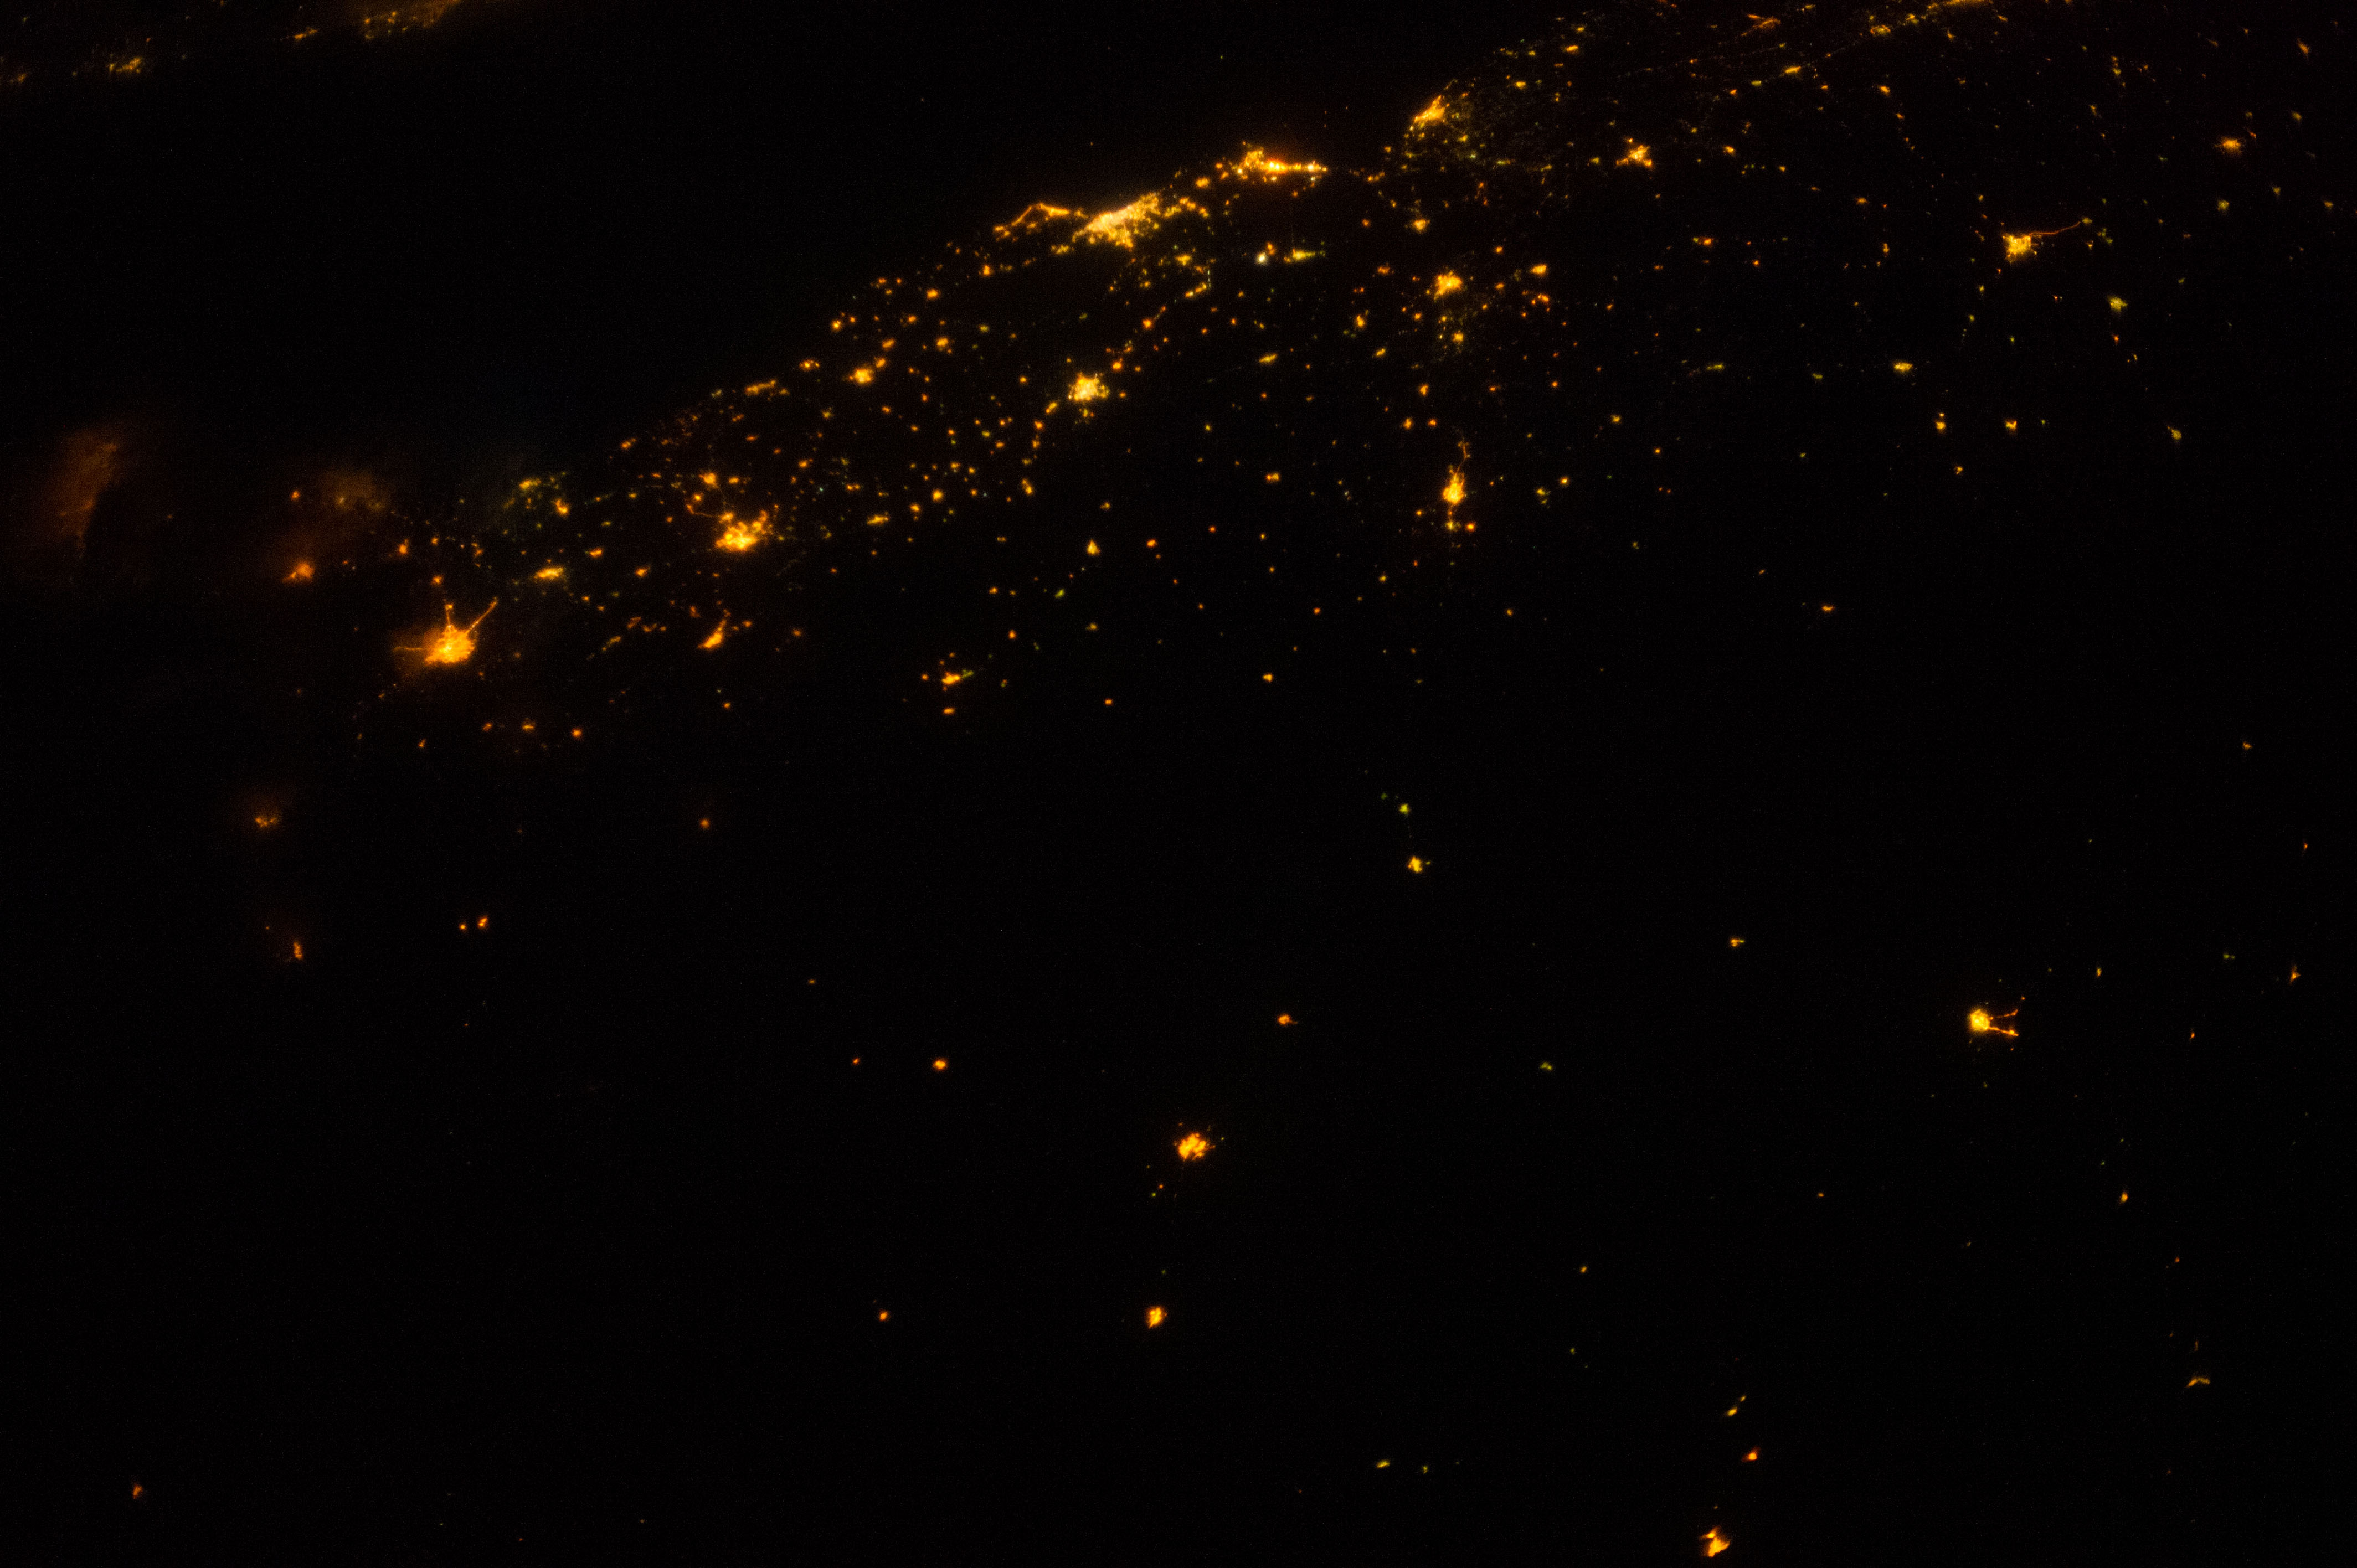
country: ALGERIA
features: ORAN AT NIGHT, ARZEW
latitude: 35.0
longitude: 0.0
